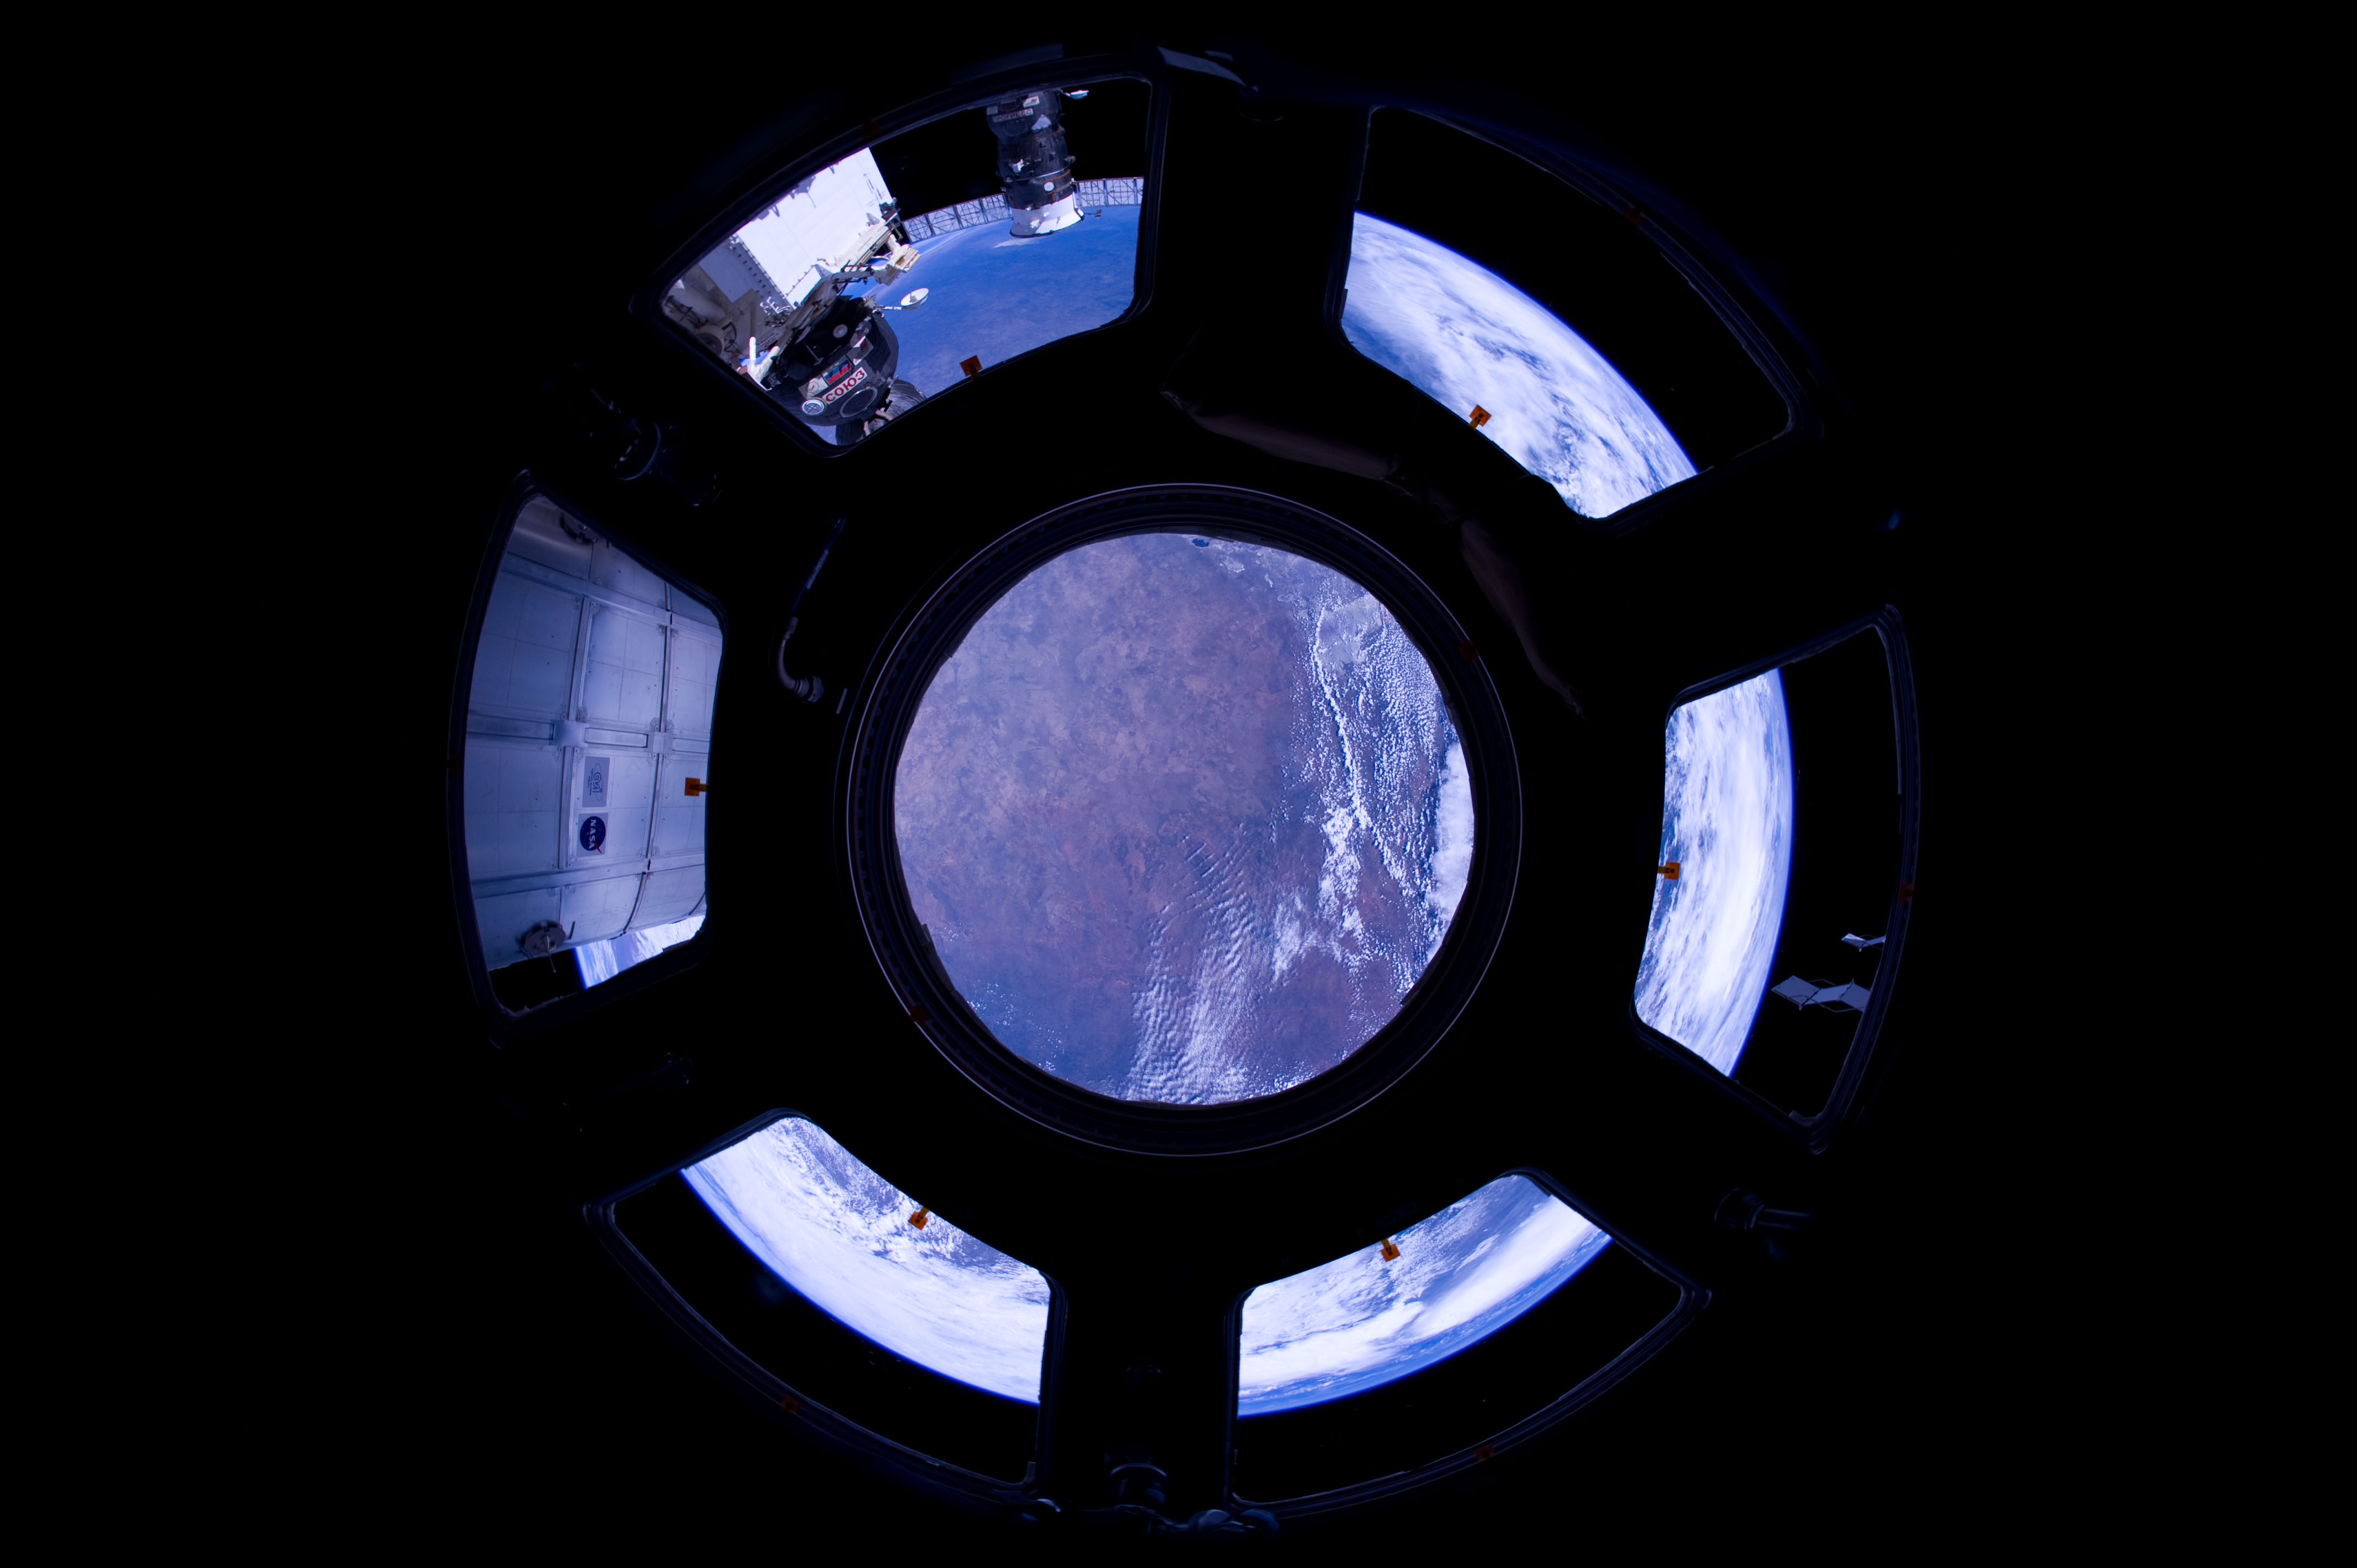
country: BOTSWANA
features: KALAHARI DESERT, MAKGADIKGADI PANS
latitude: -22.5
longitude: 26.0
